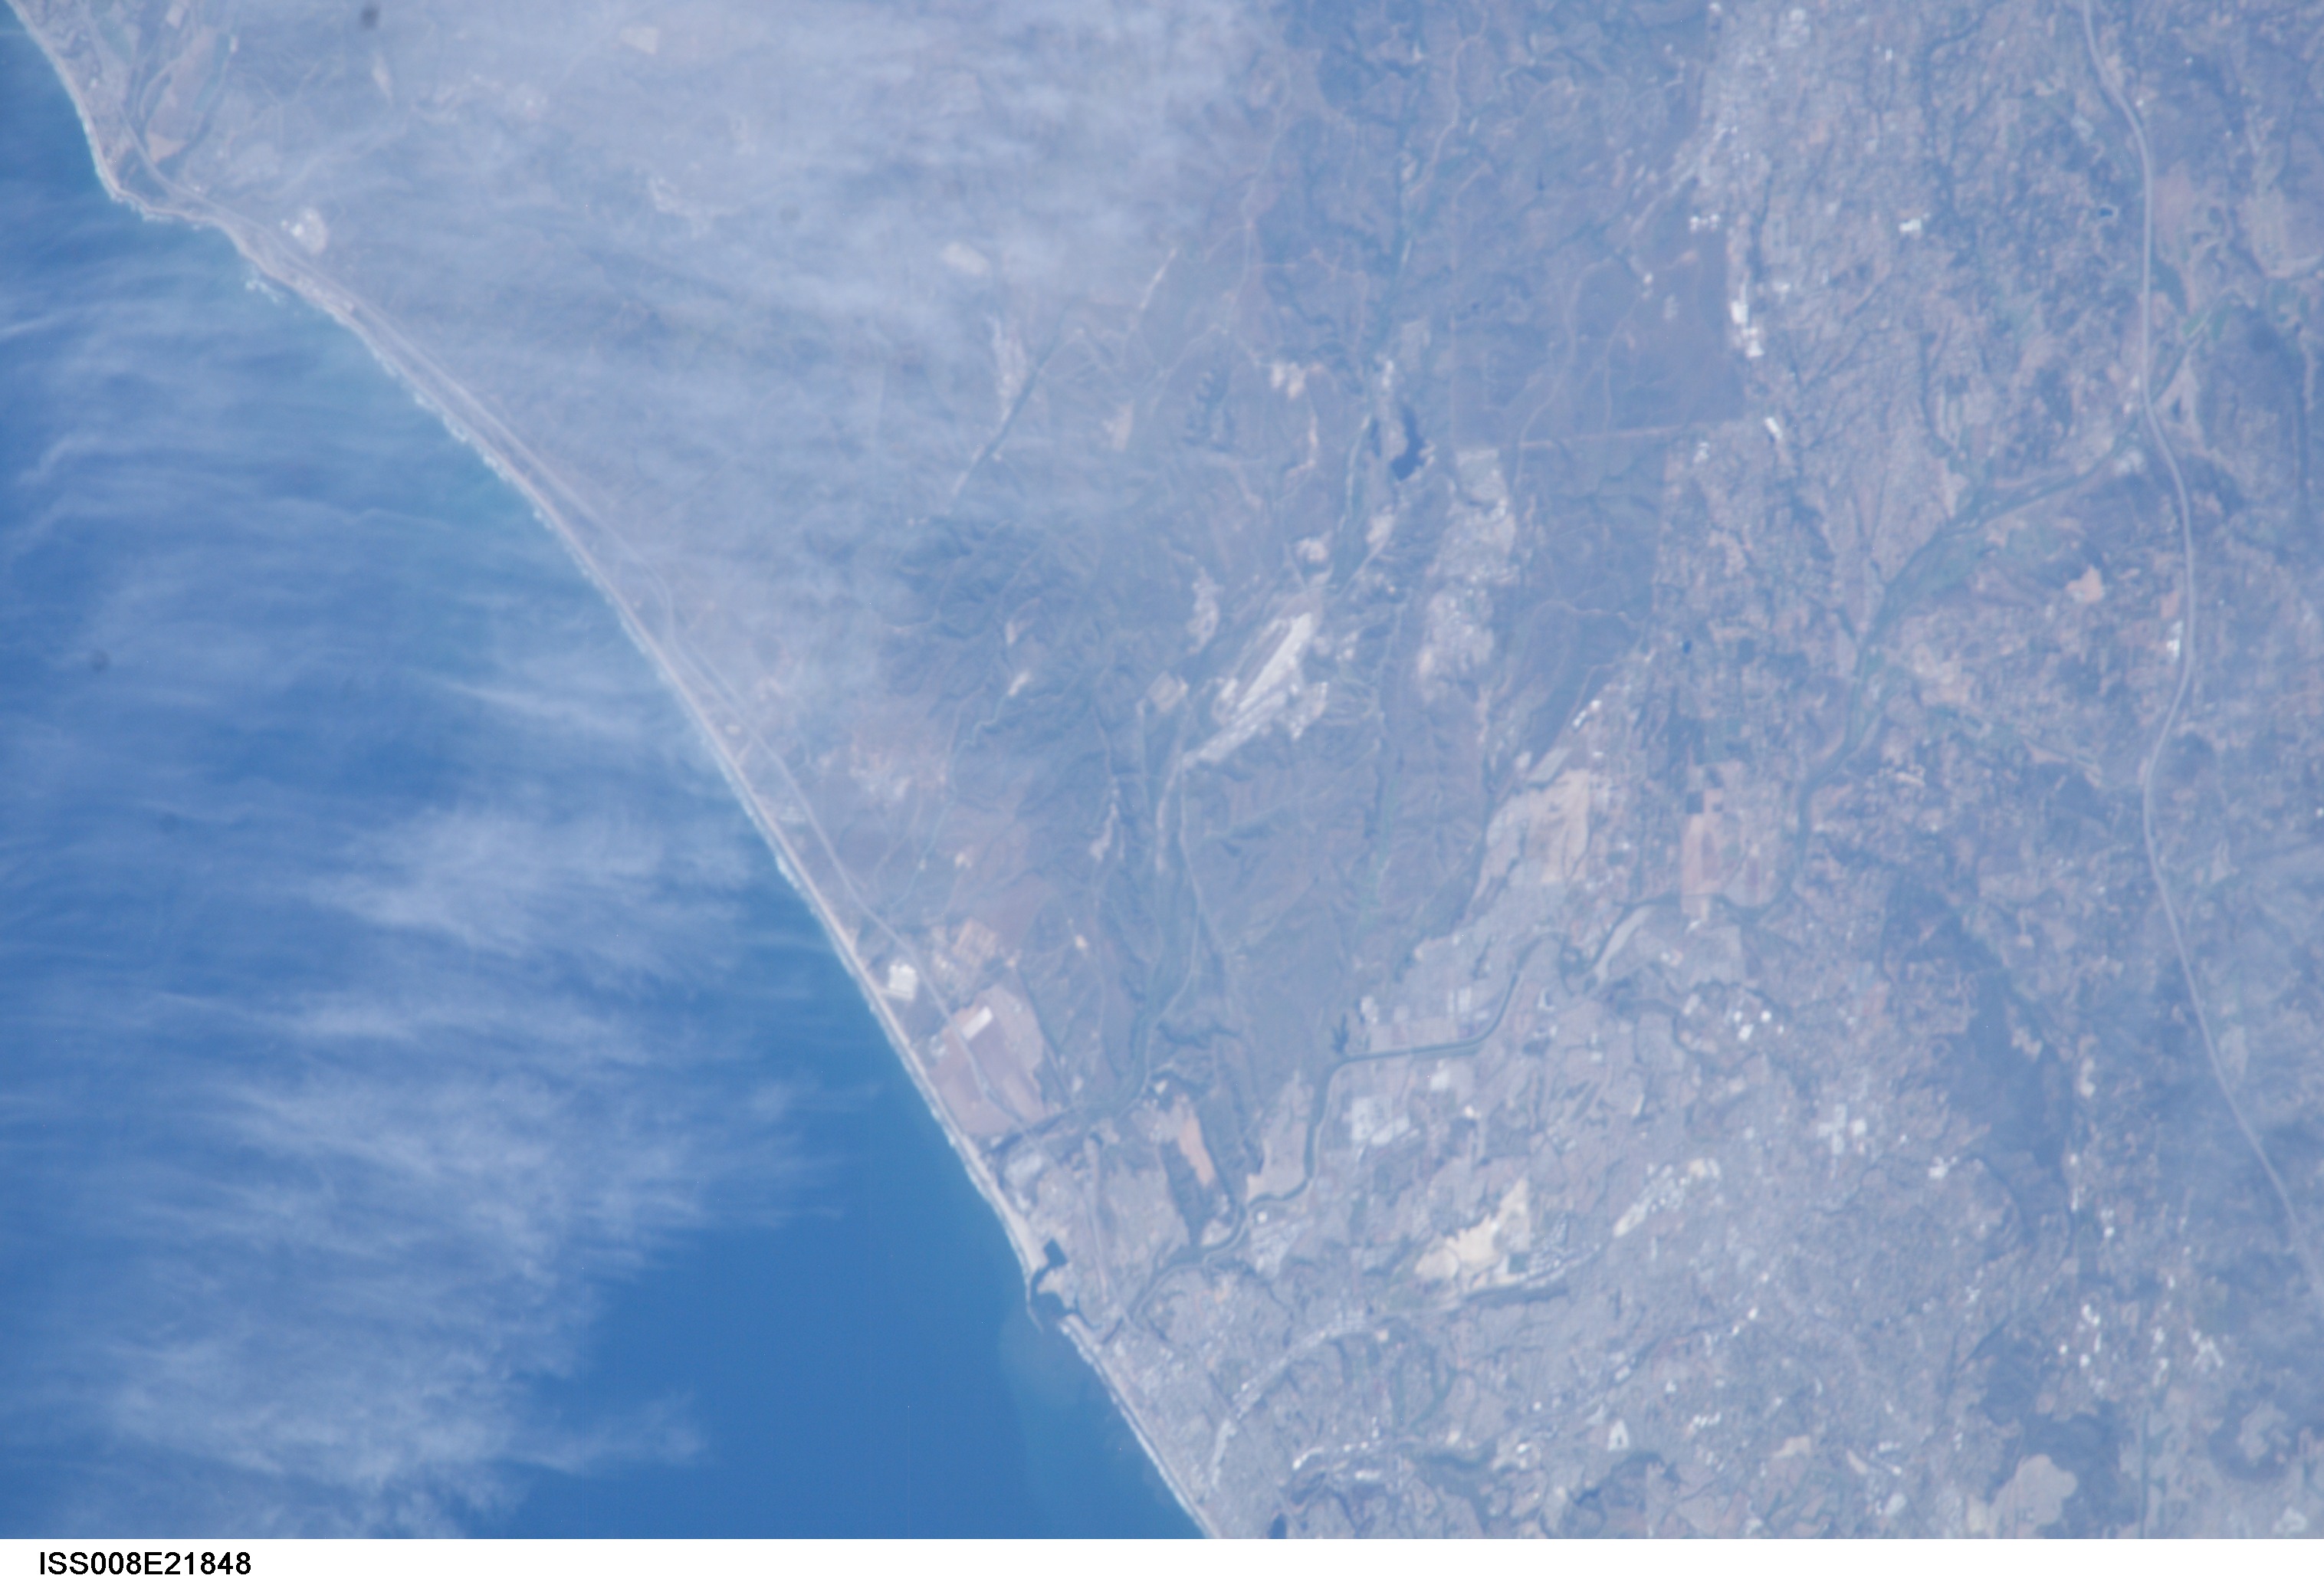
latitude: 33.5
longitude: -117.5
